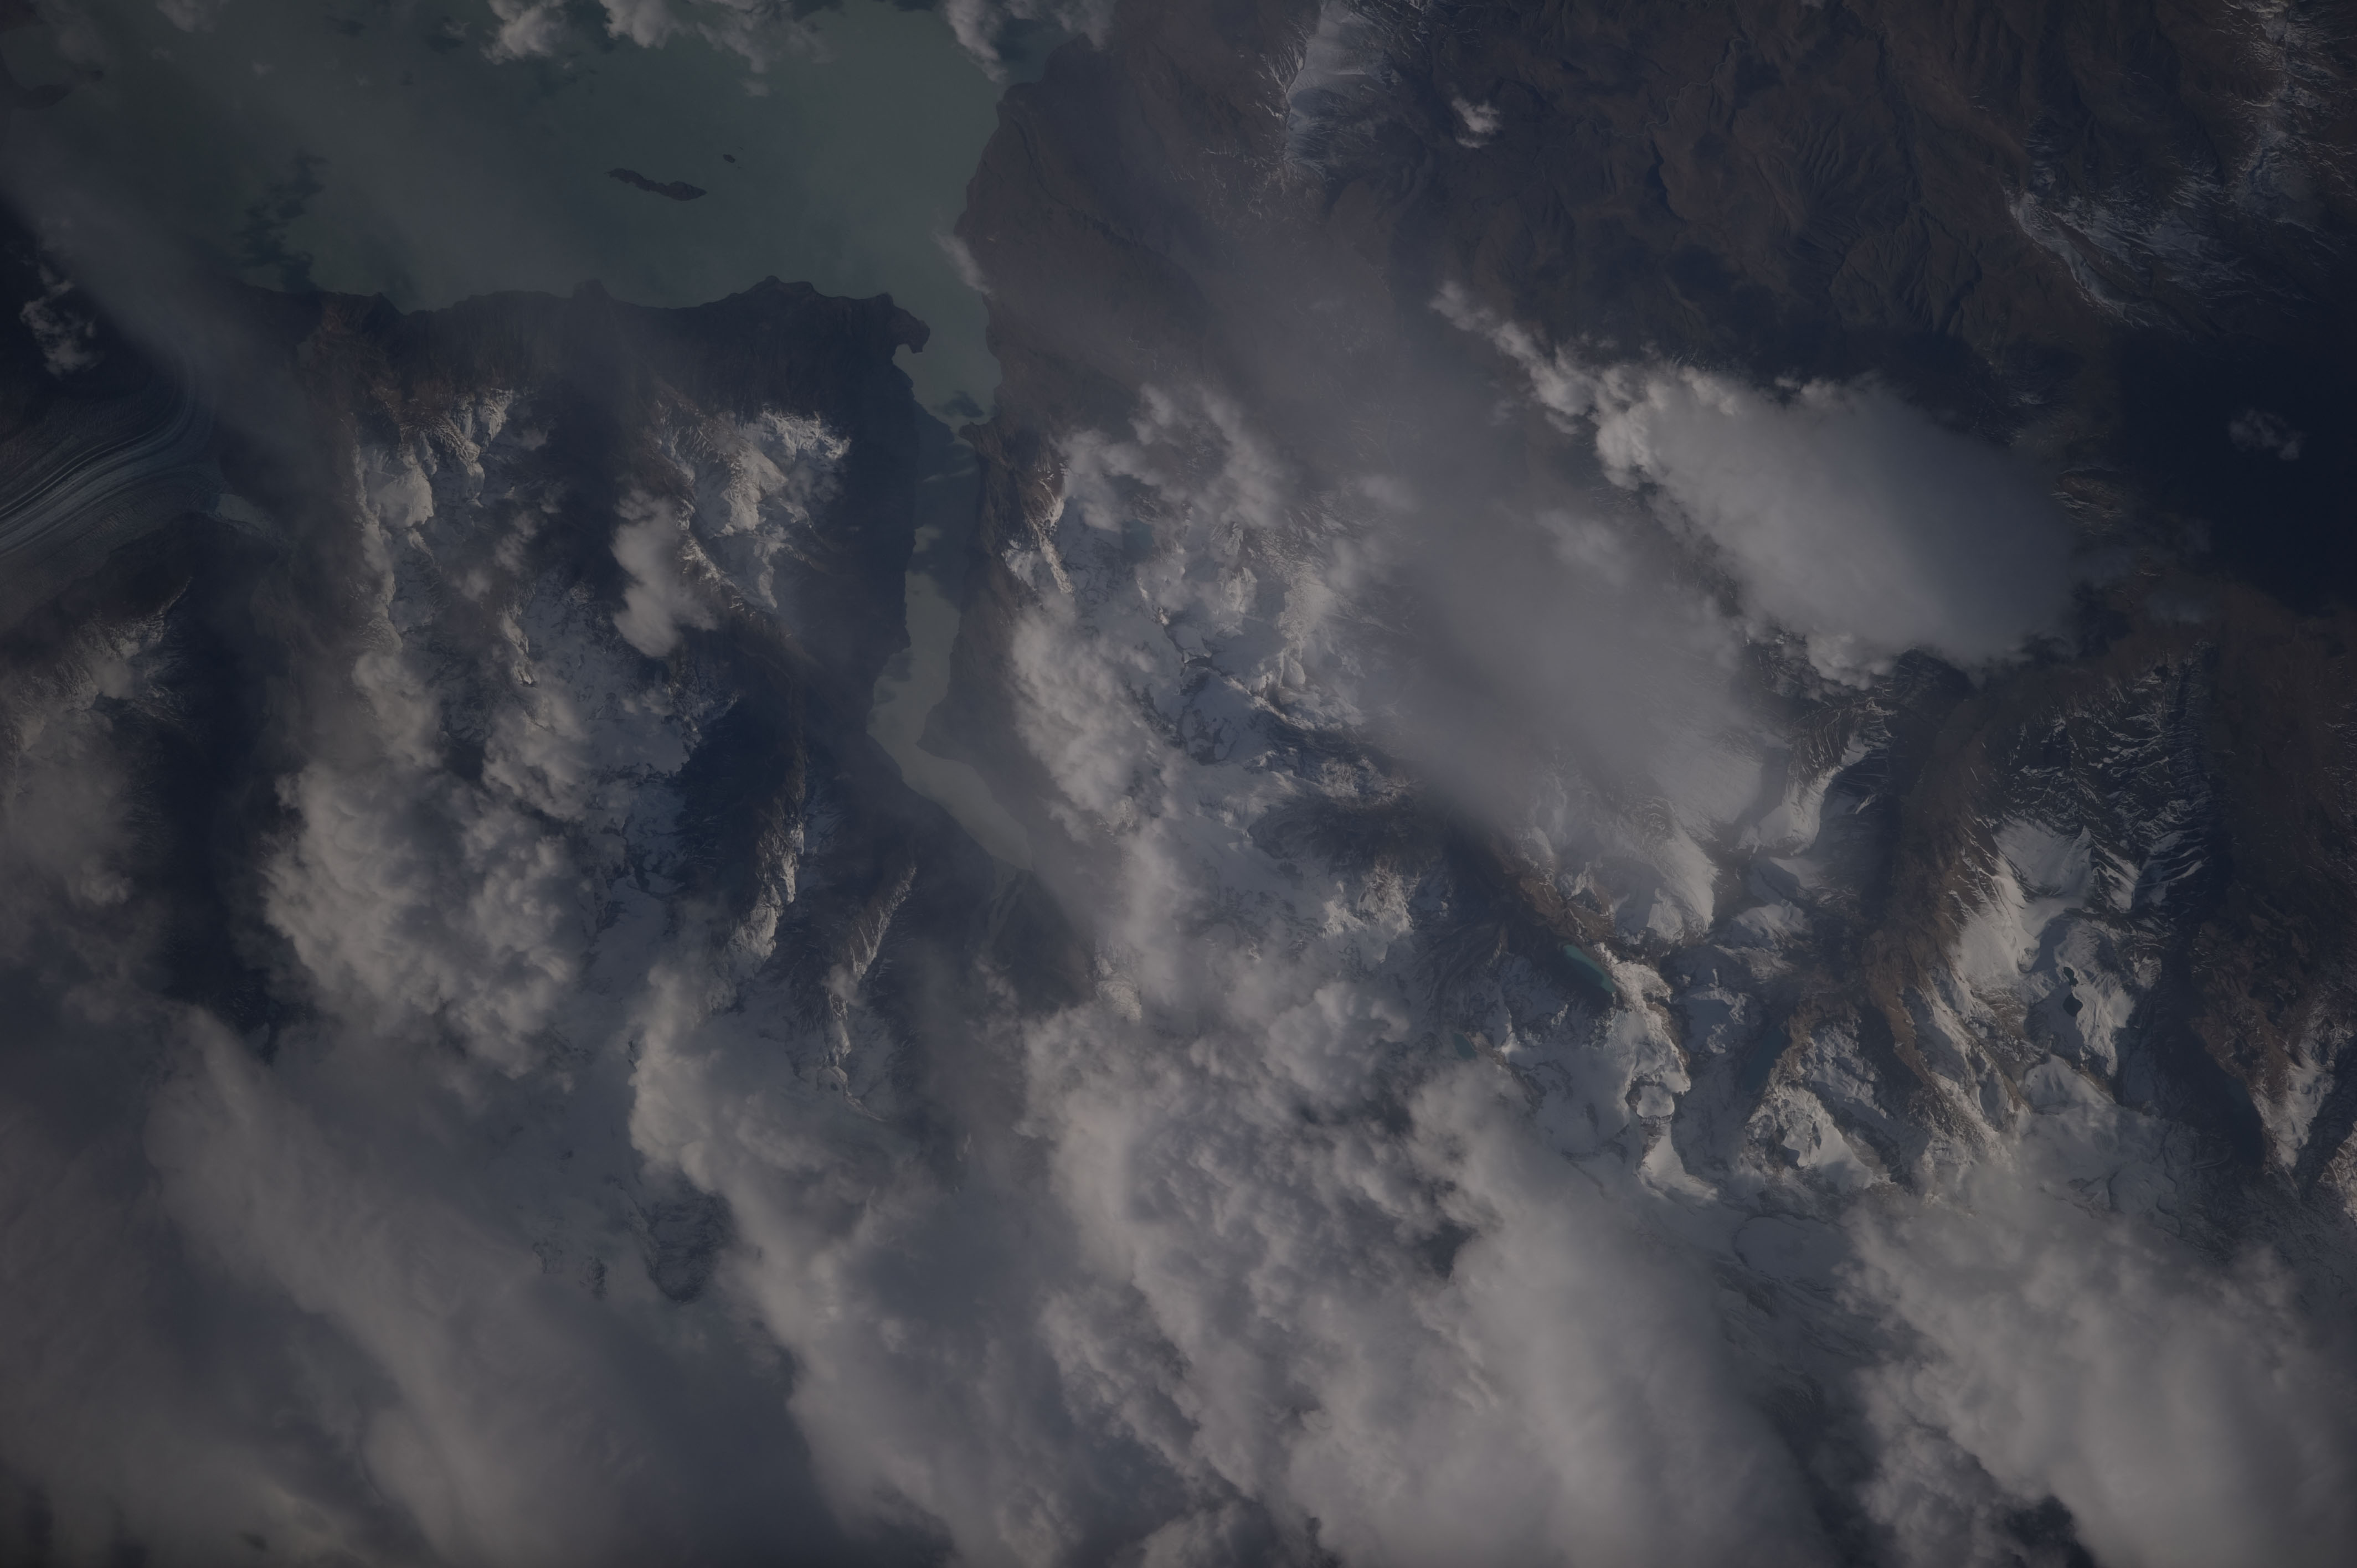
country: ARGENTINA
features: SNOWY ANDES FOOTHILLS, L. VIEDMA
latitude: -49.9
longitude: -72.9
